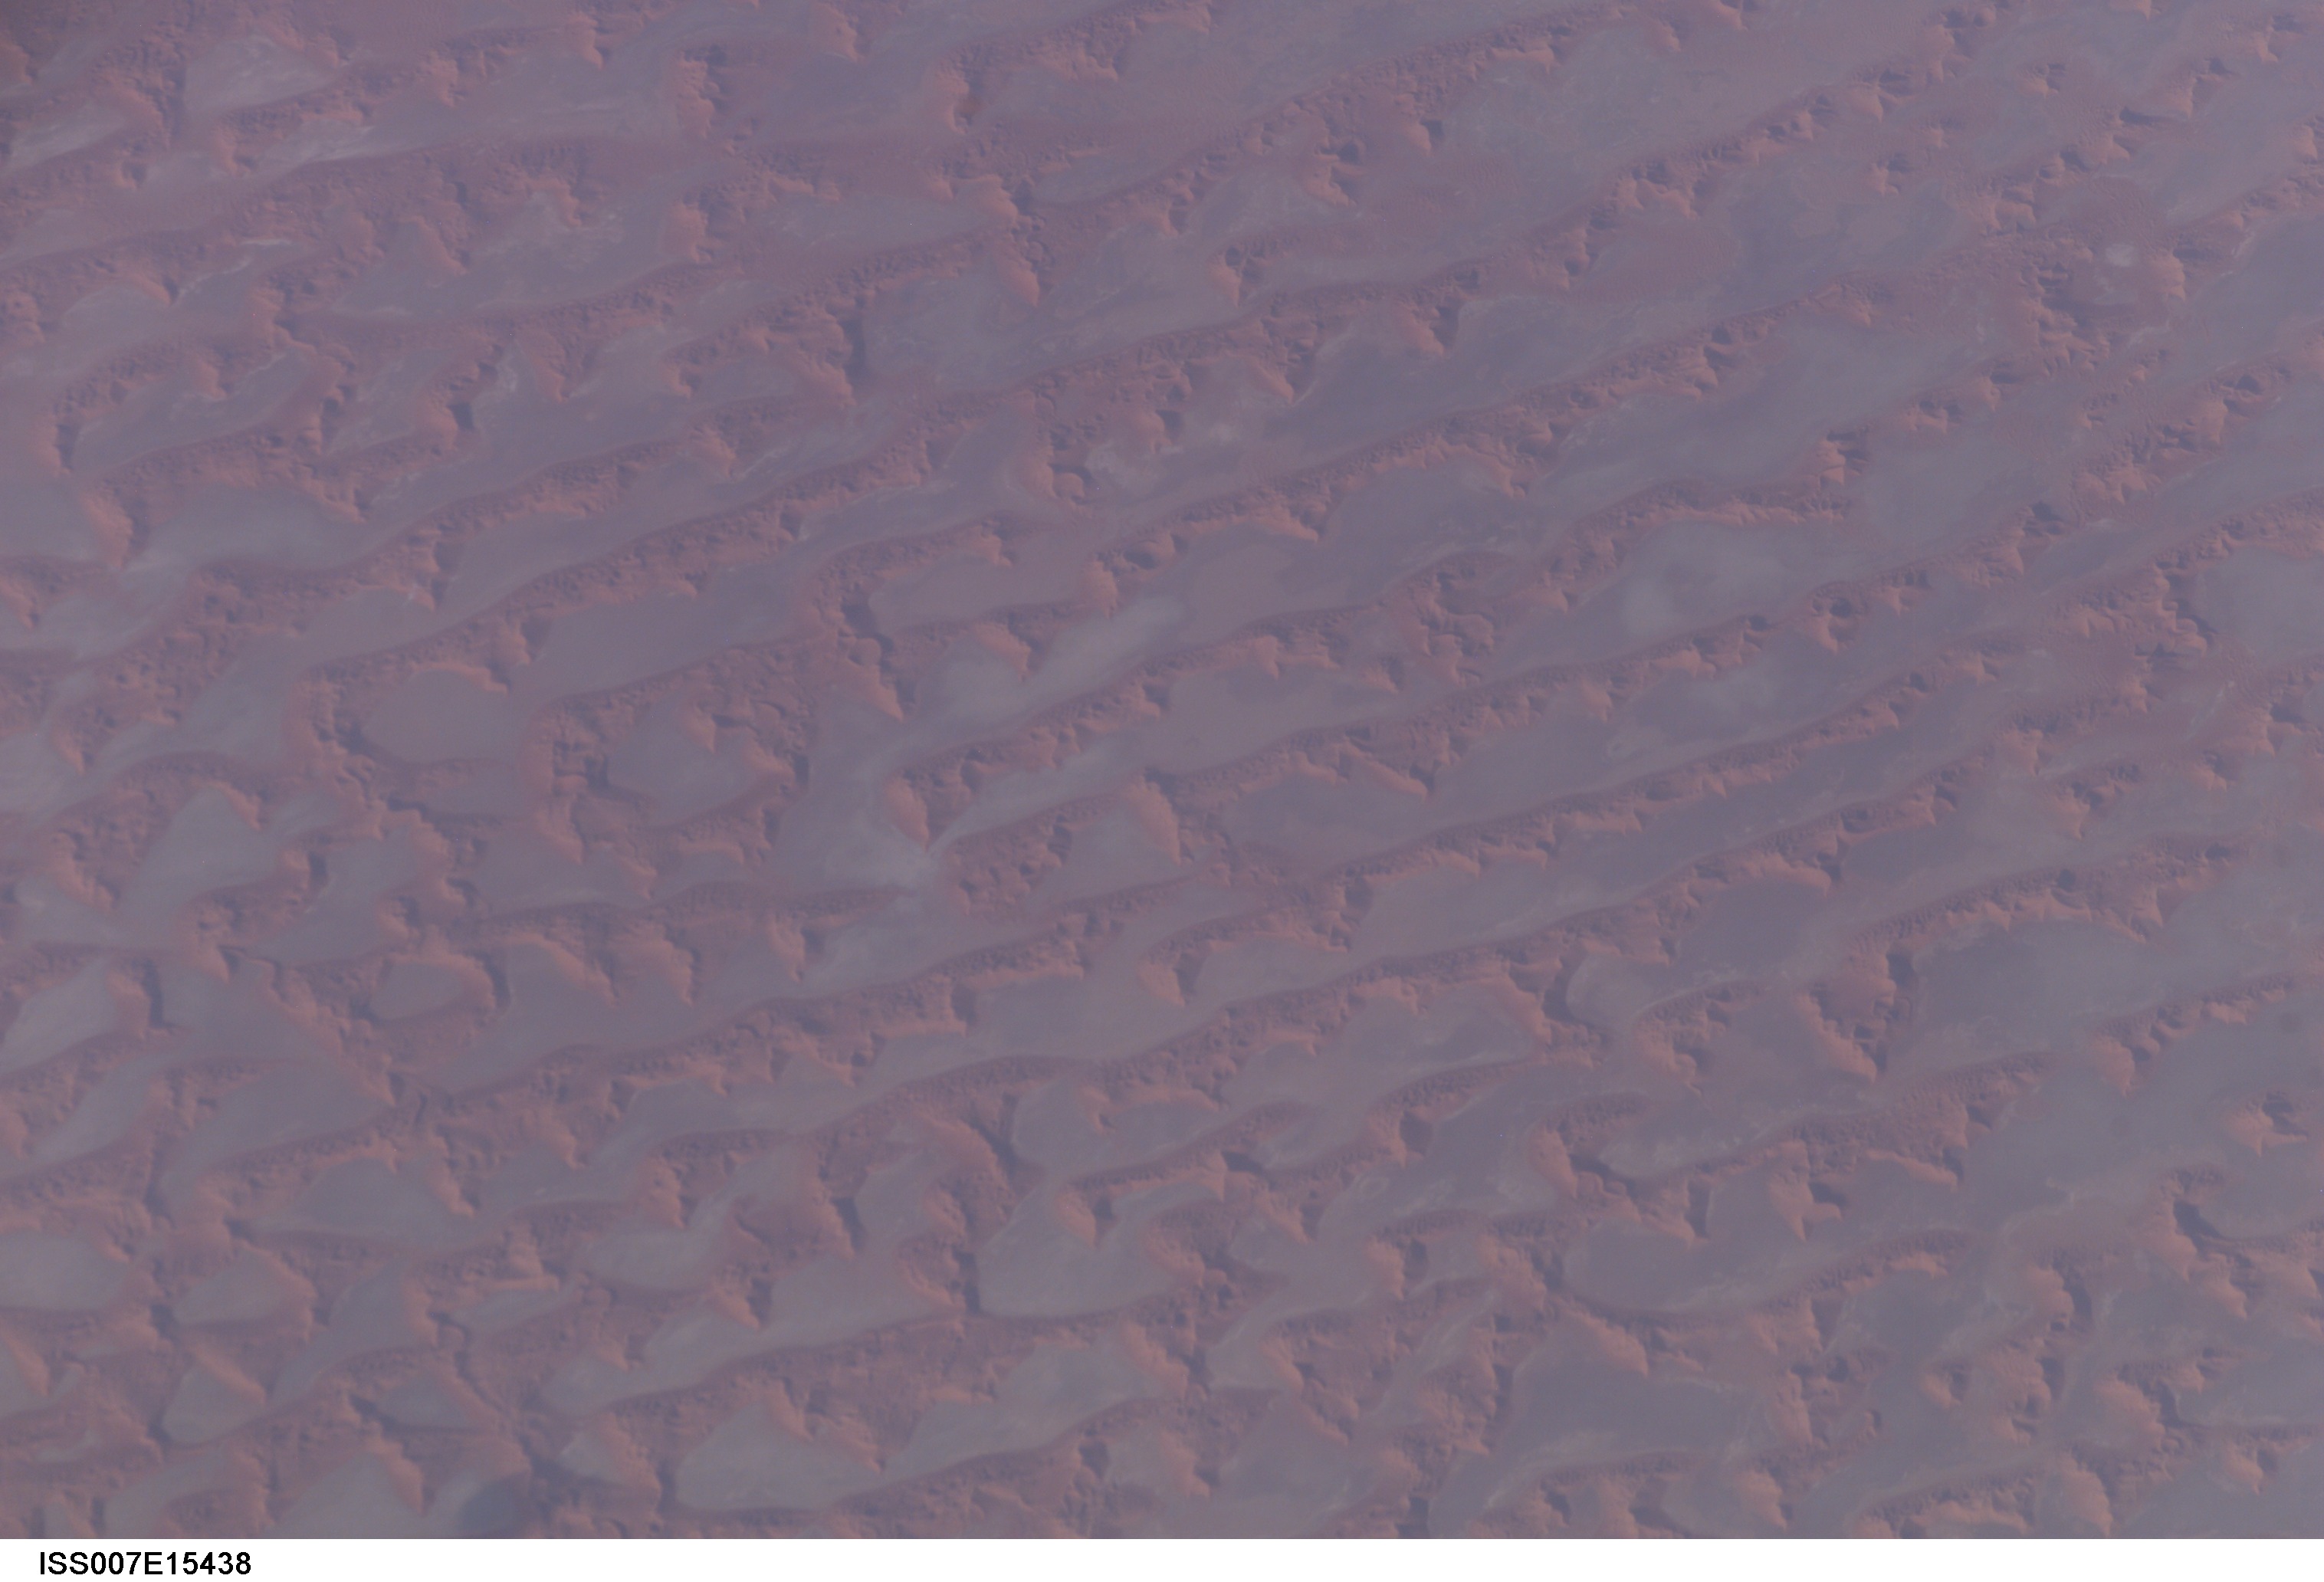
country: YEMEN
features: BARCHAN DUNES, RUB AL KHALI
